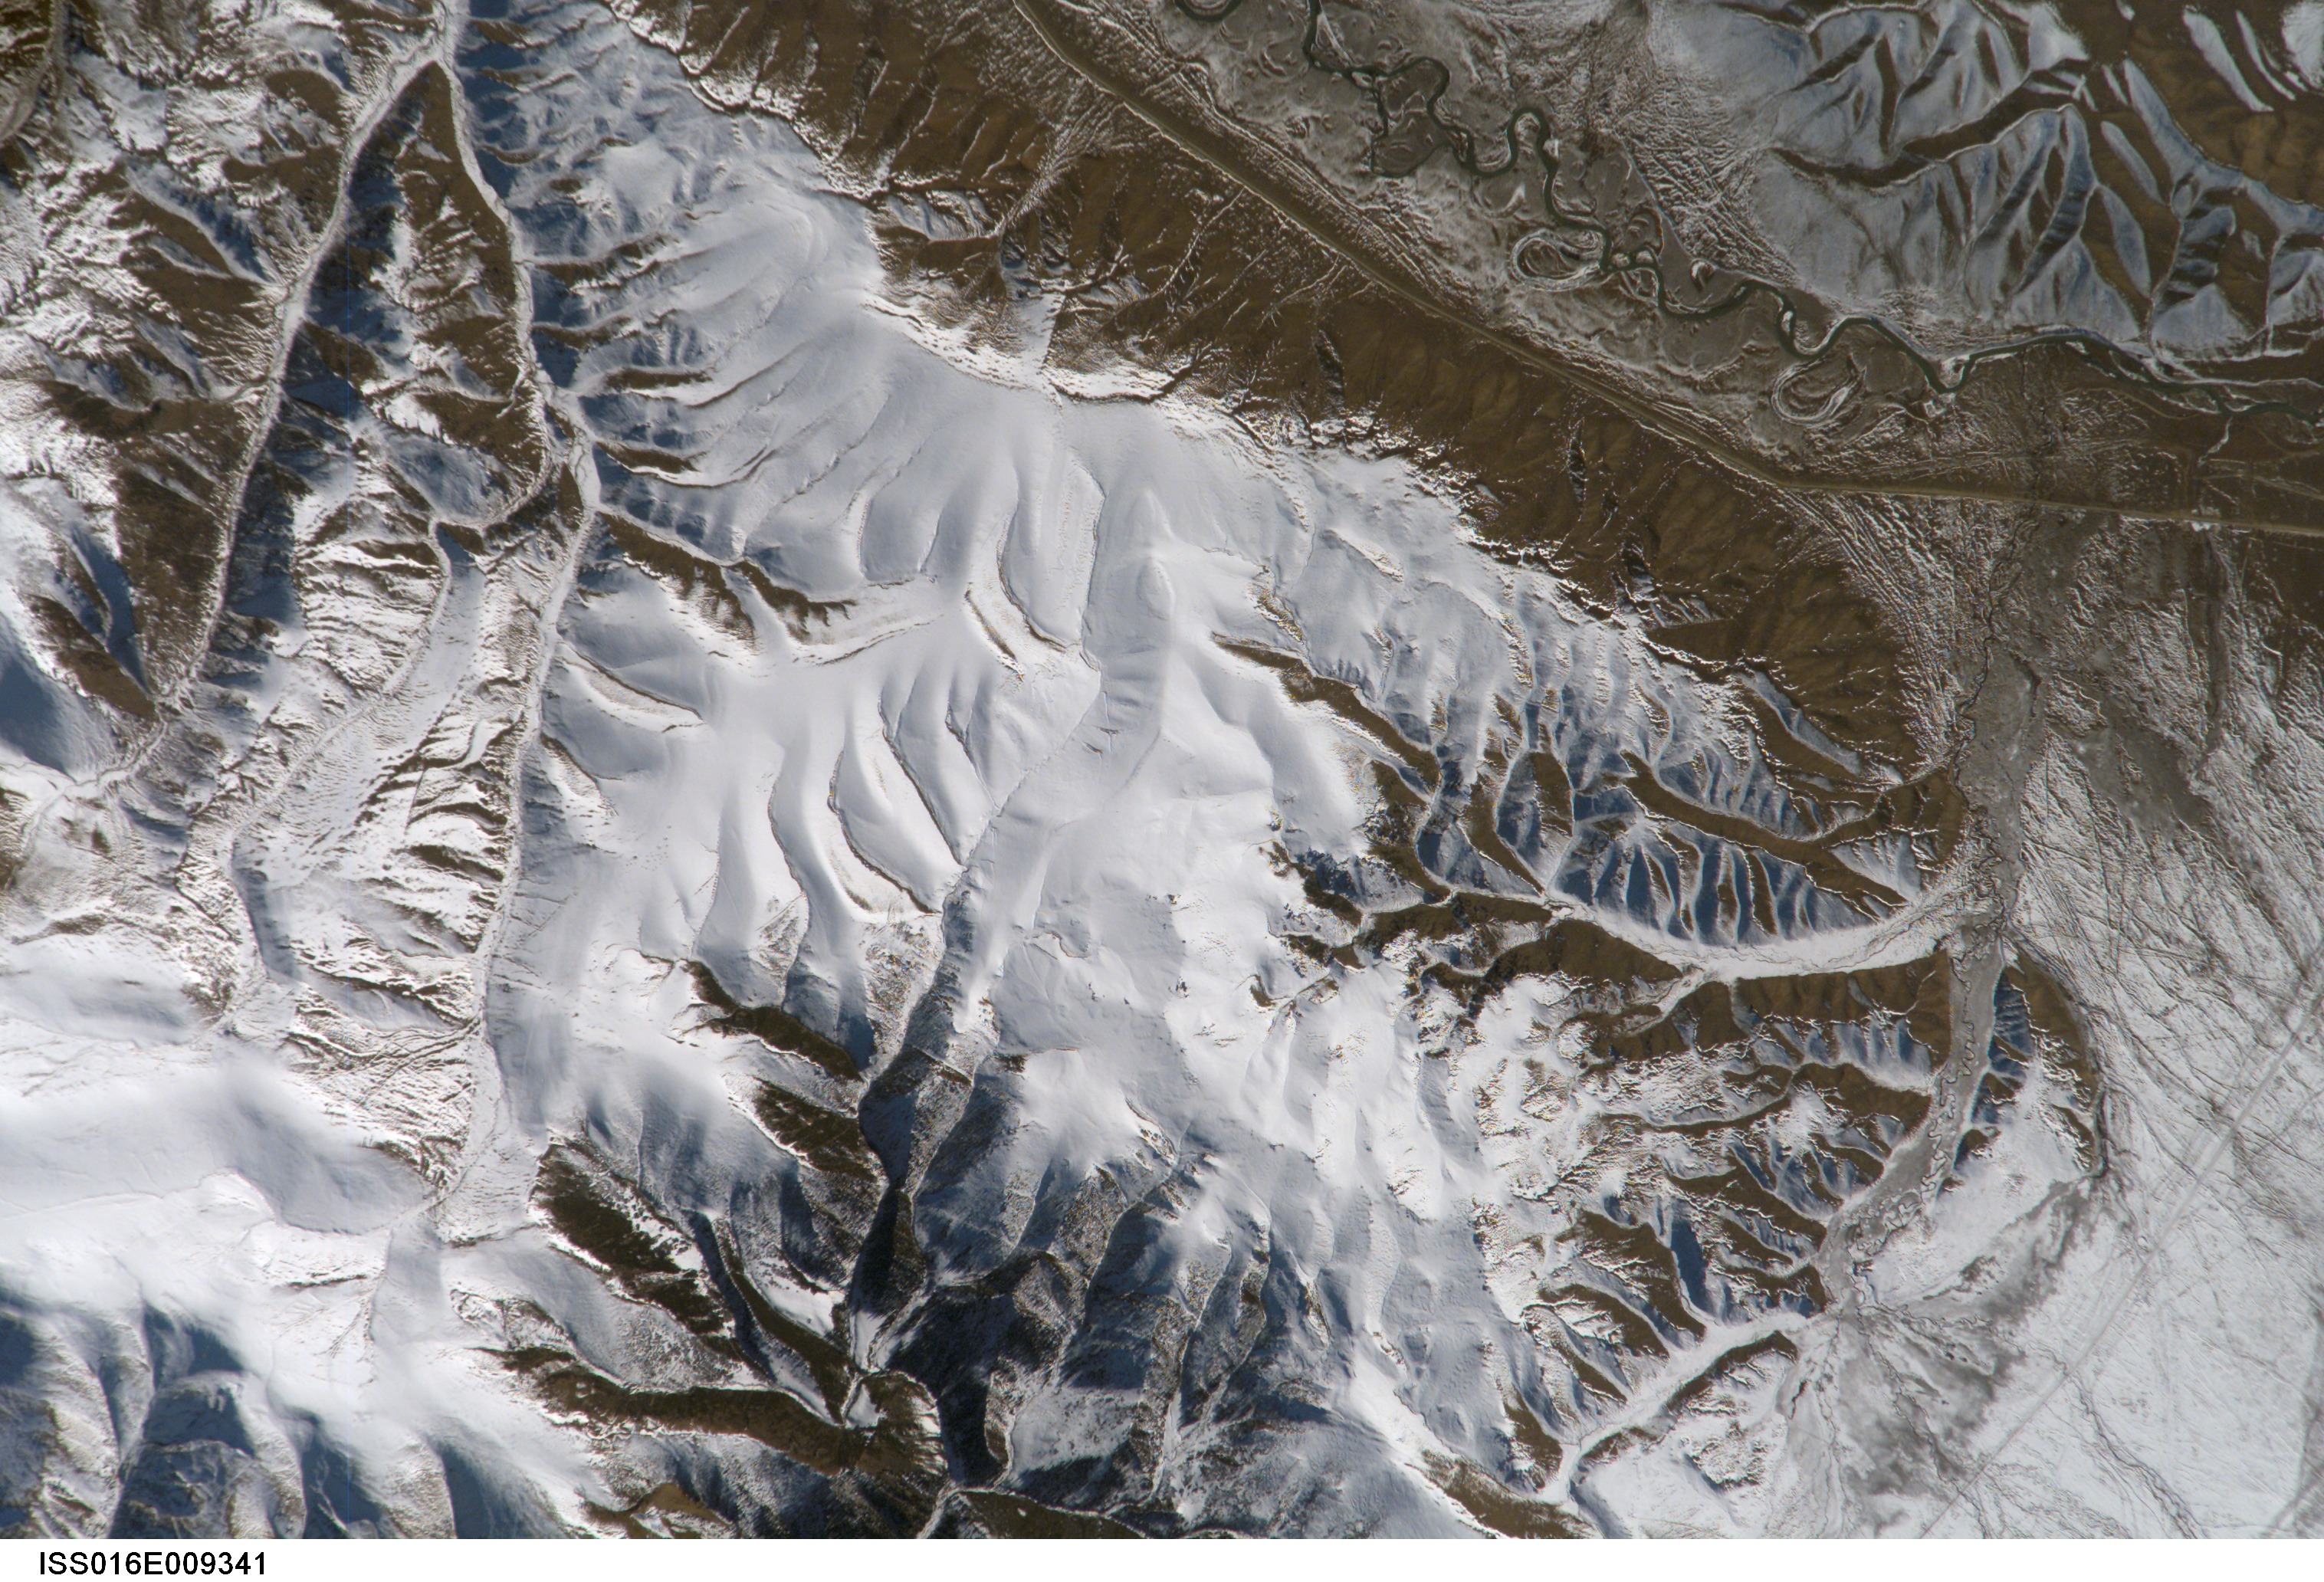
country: CHINA
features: TIAN SHAN MTS., KAIDU R., SNOW
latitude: 43.1
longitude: 84.4
